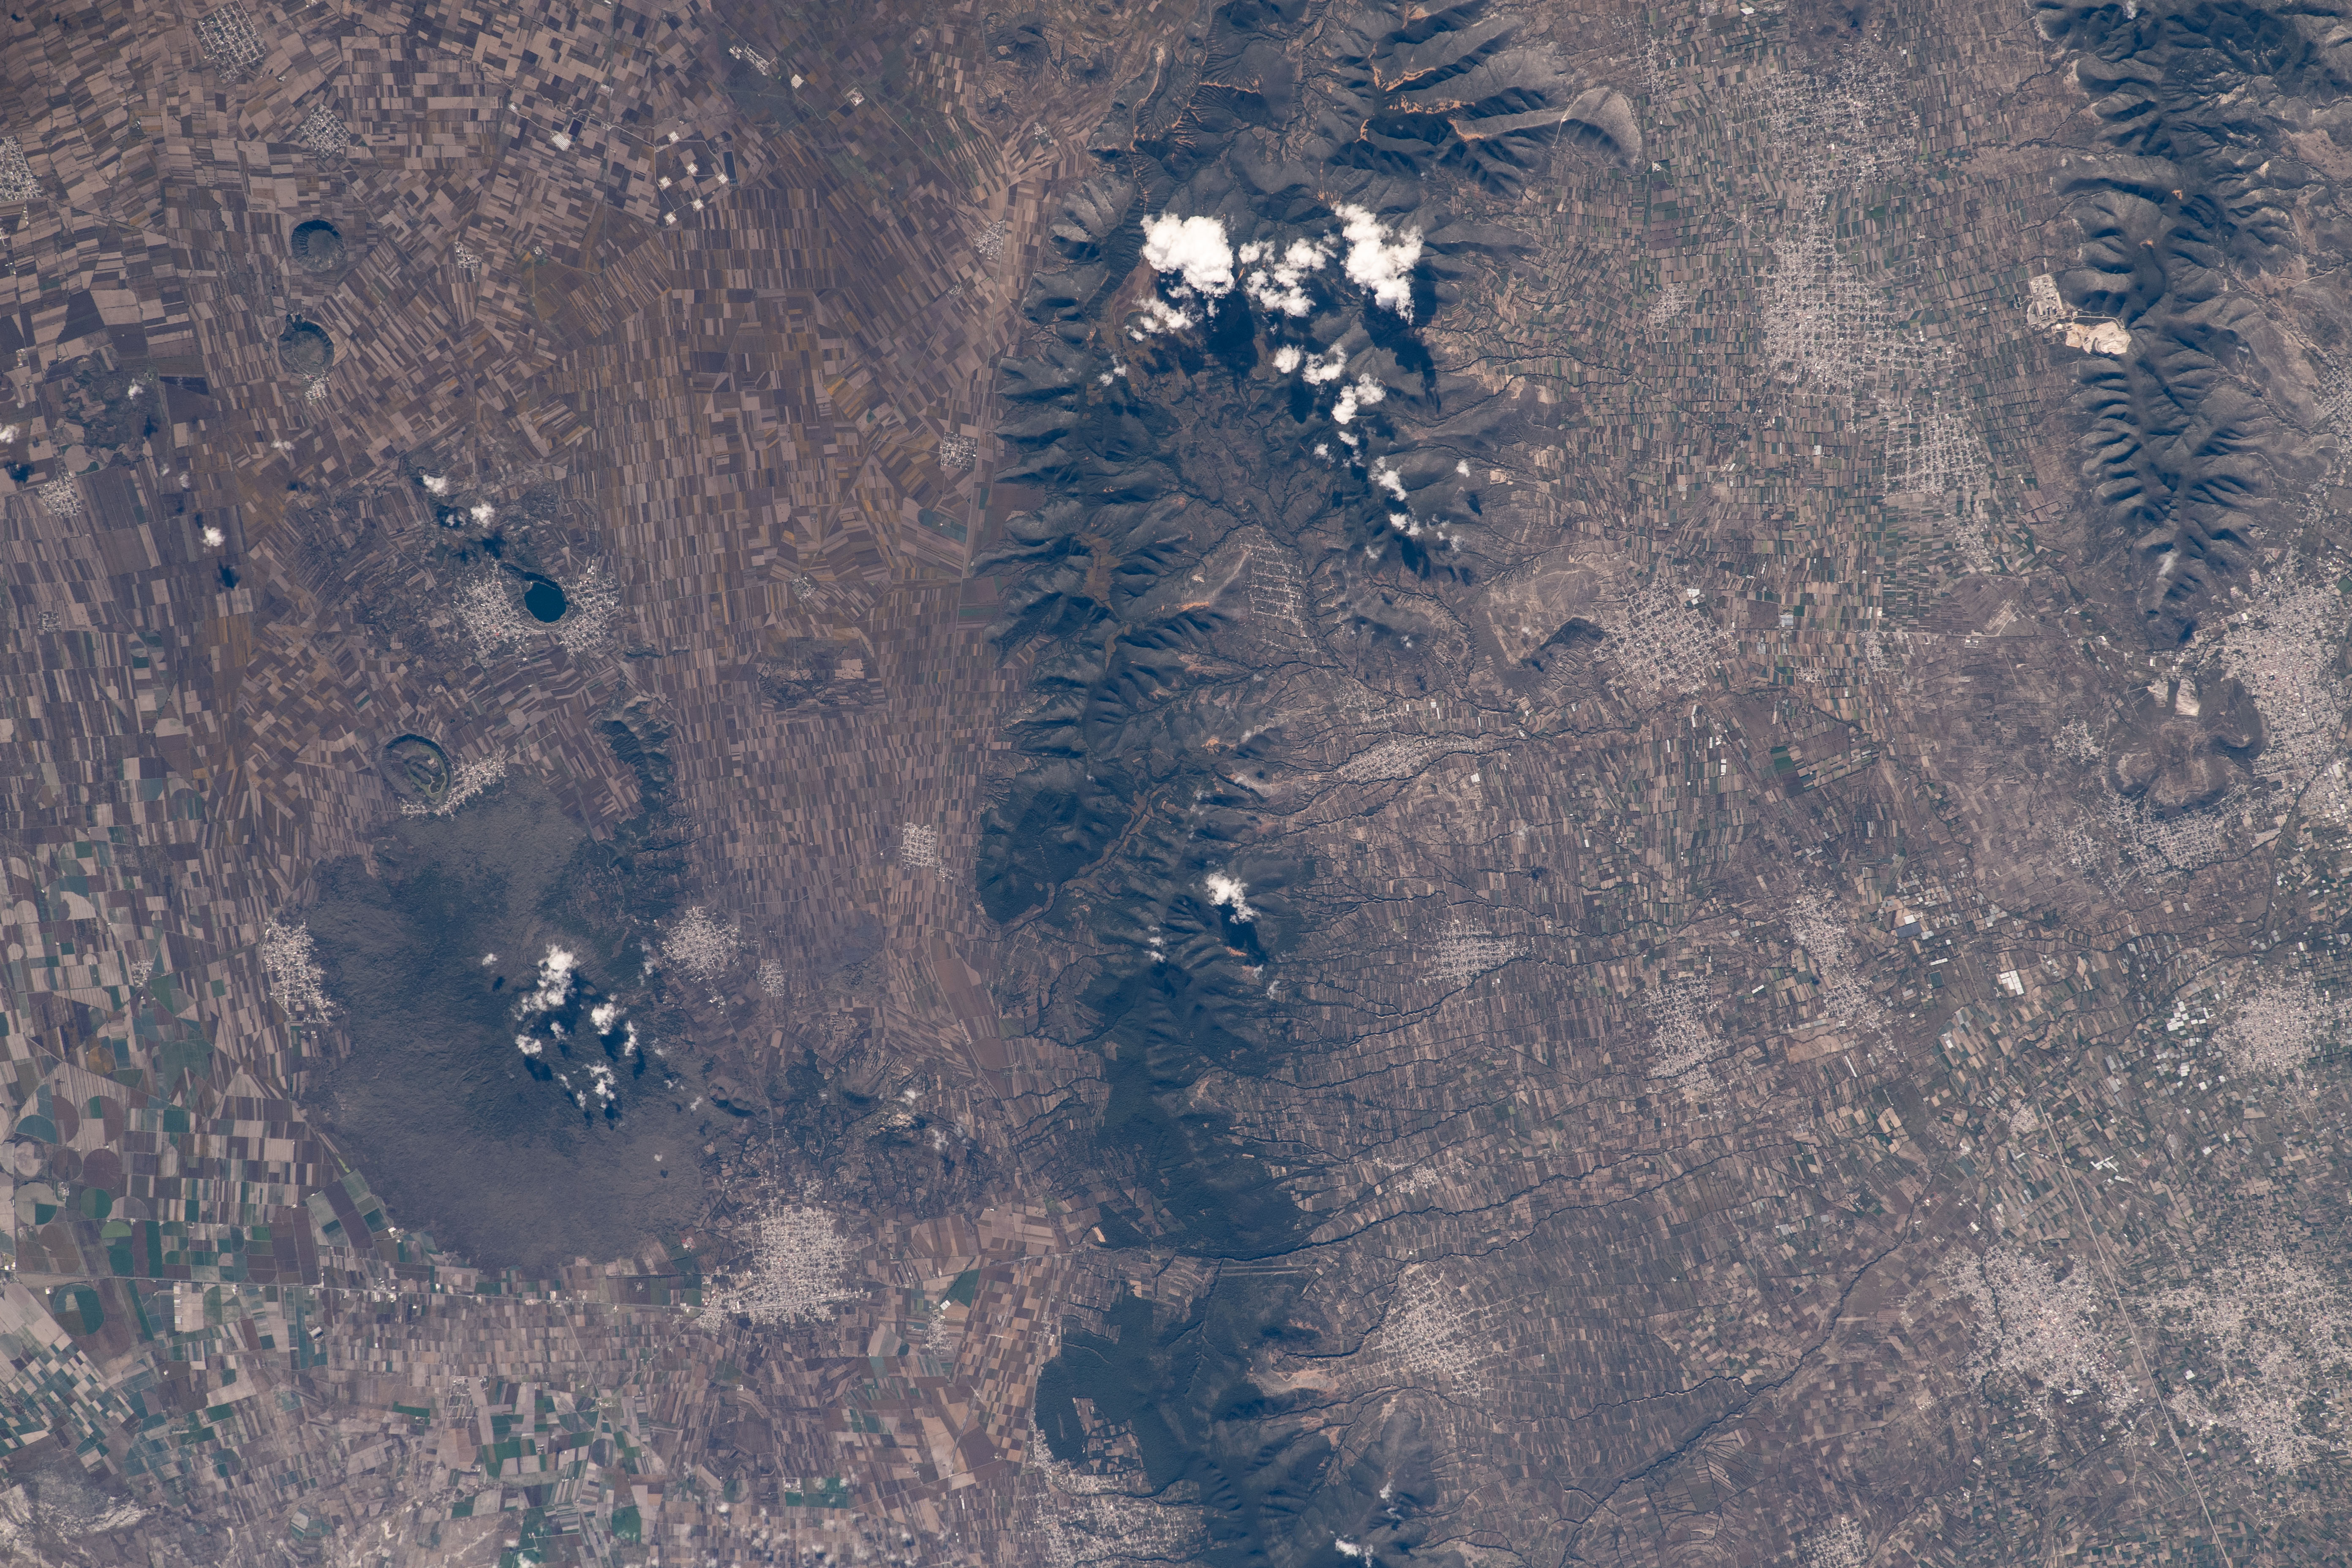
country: MEXICO
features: SAN NICOLAS DE BUENOS AIRES, SAN SALVADOR EL SECO
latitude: 19.0
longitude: -97.6
